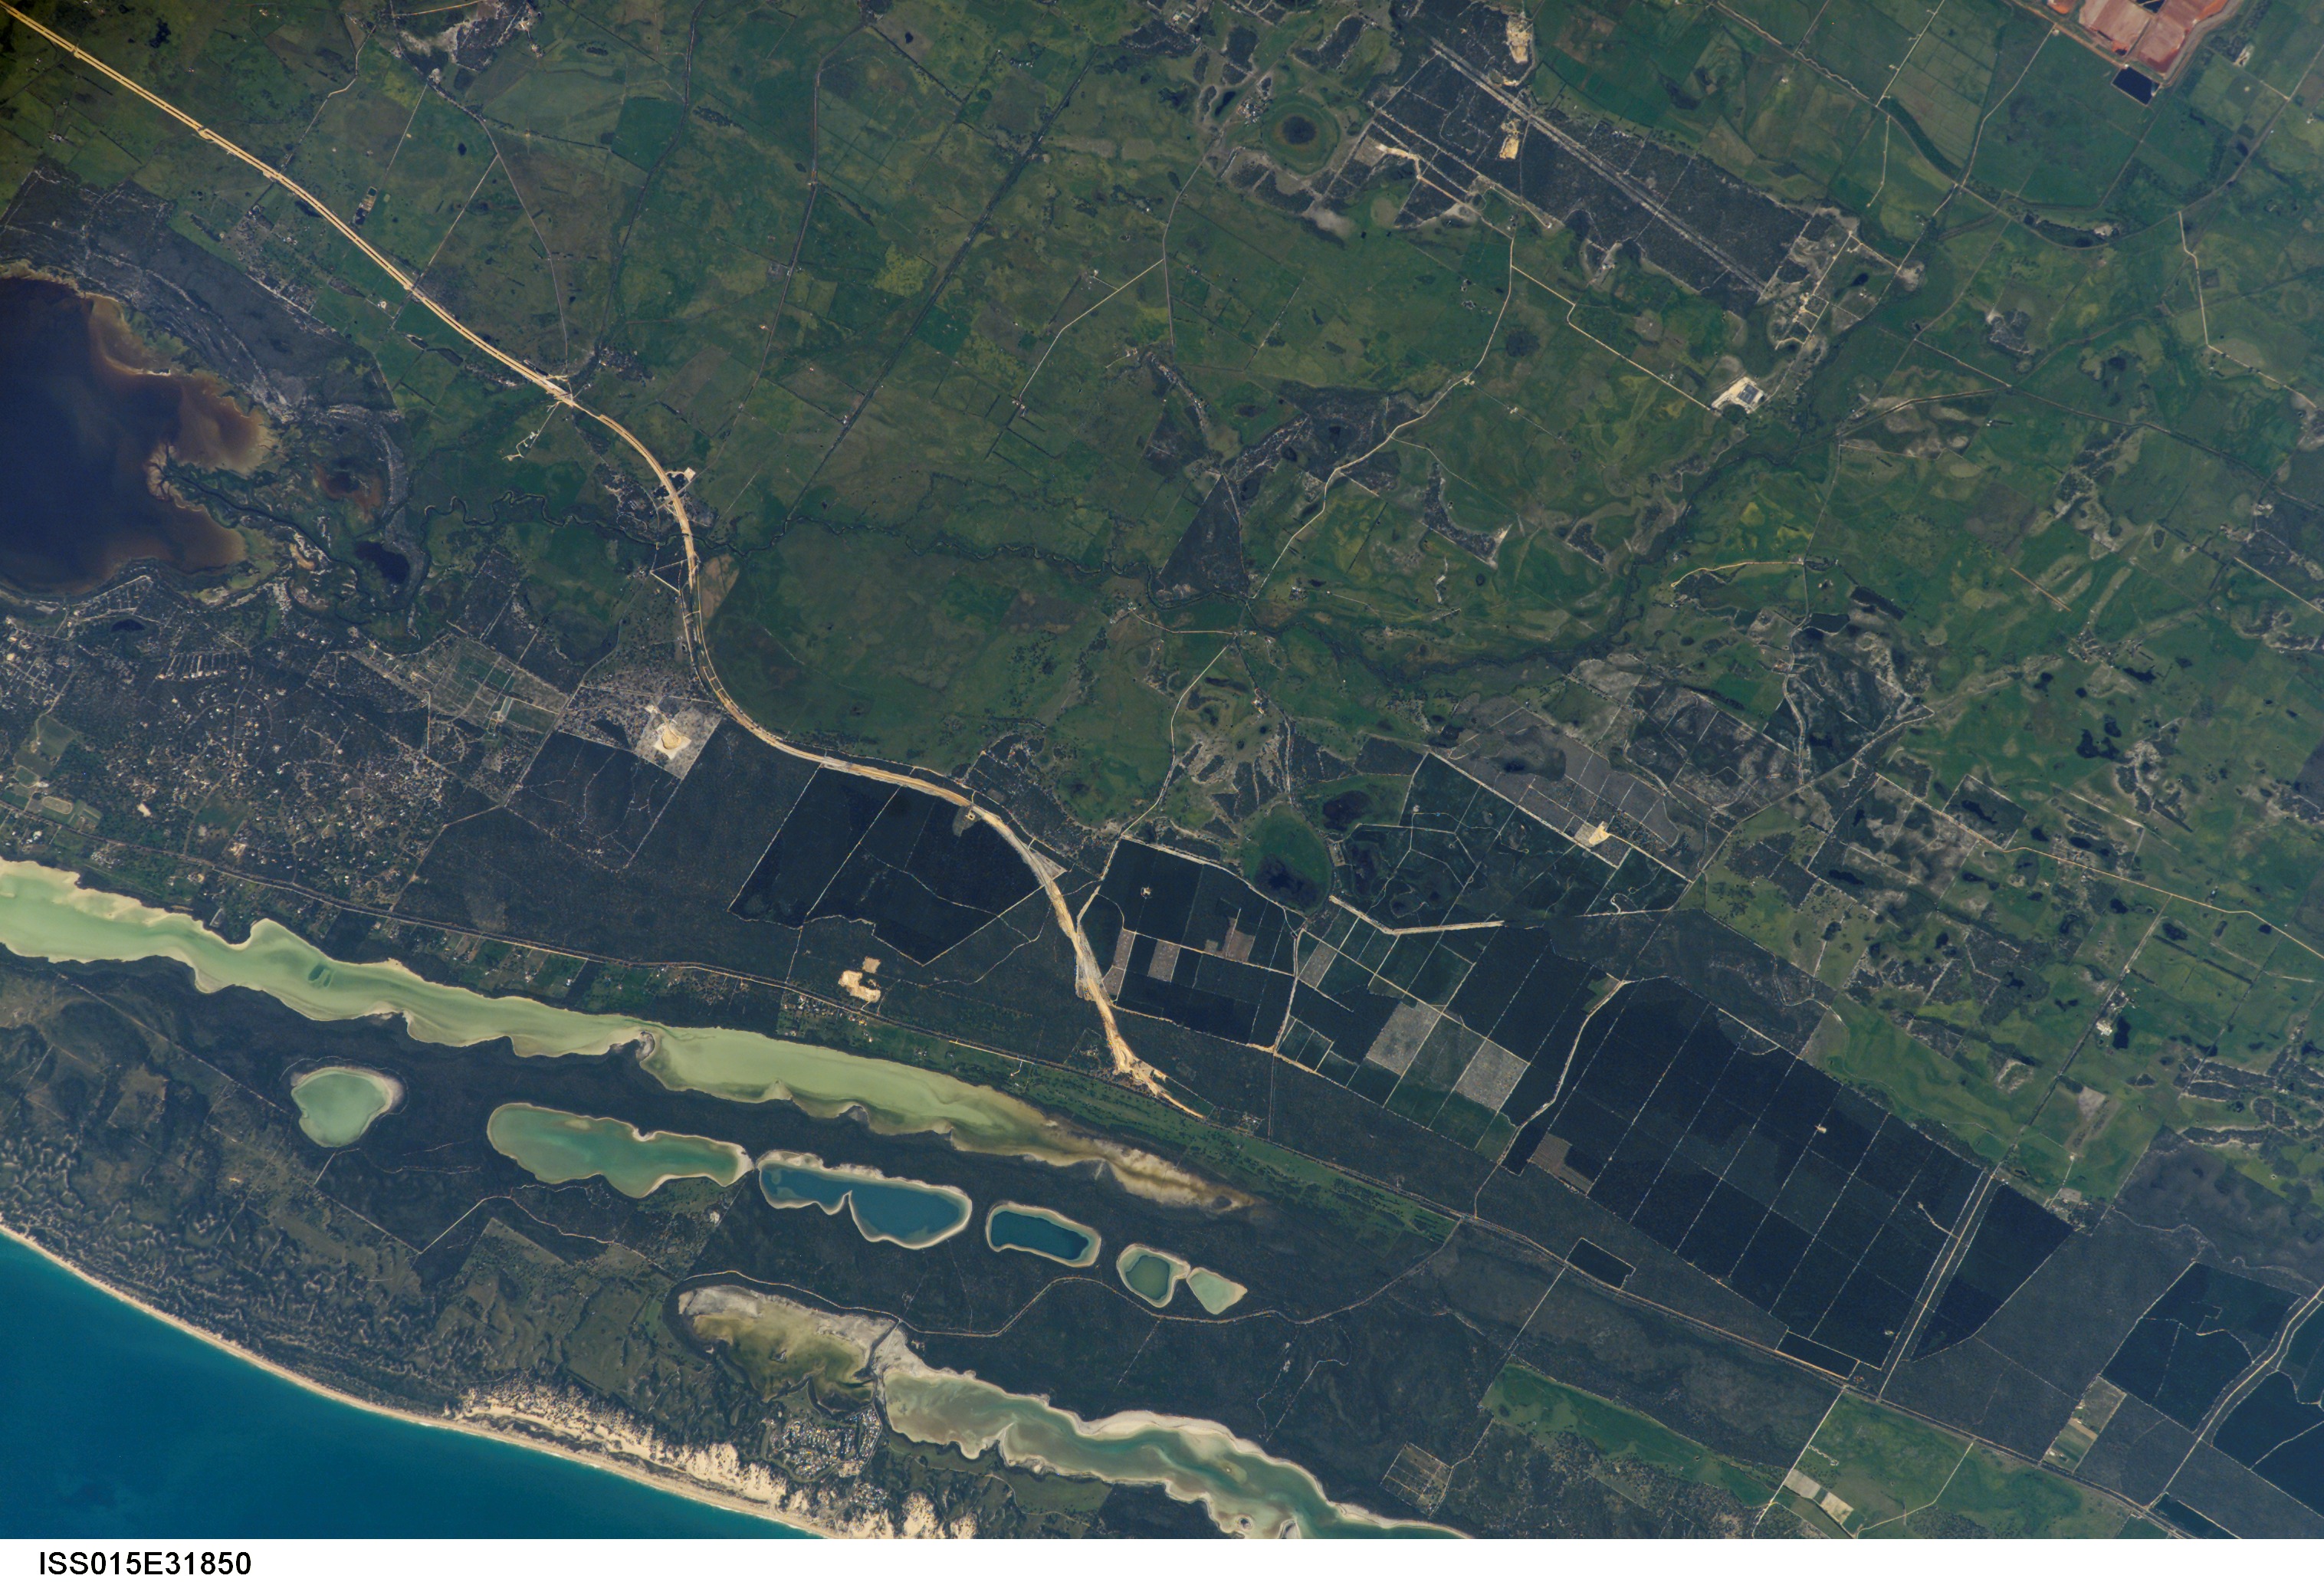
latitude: -32.8
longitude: 115.7
